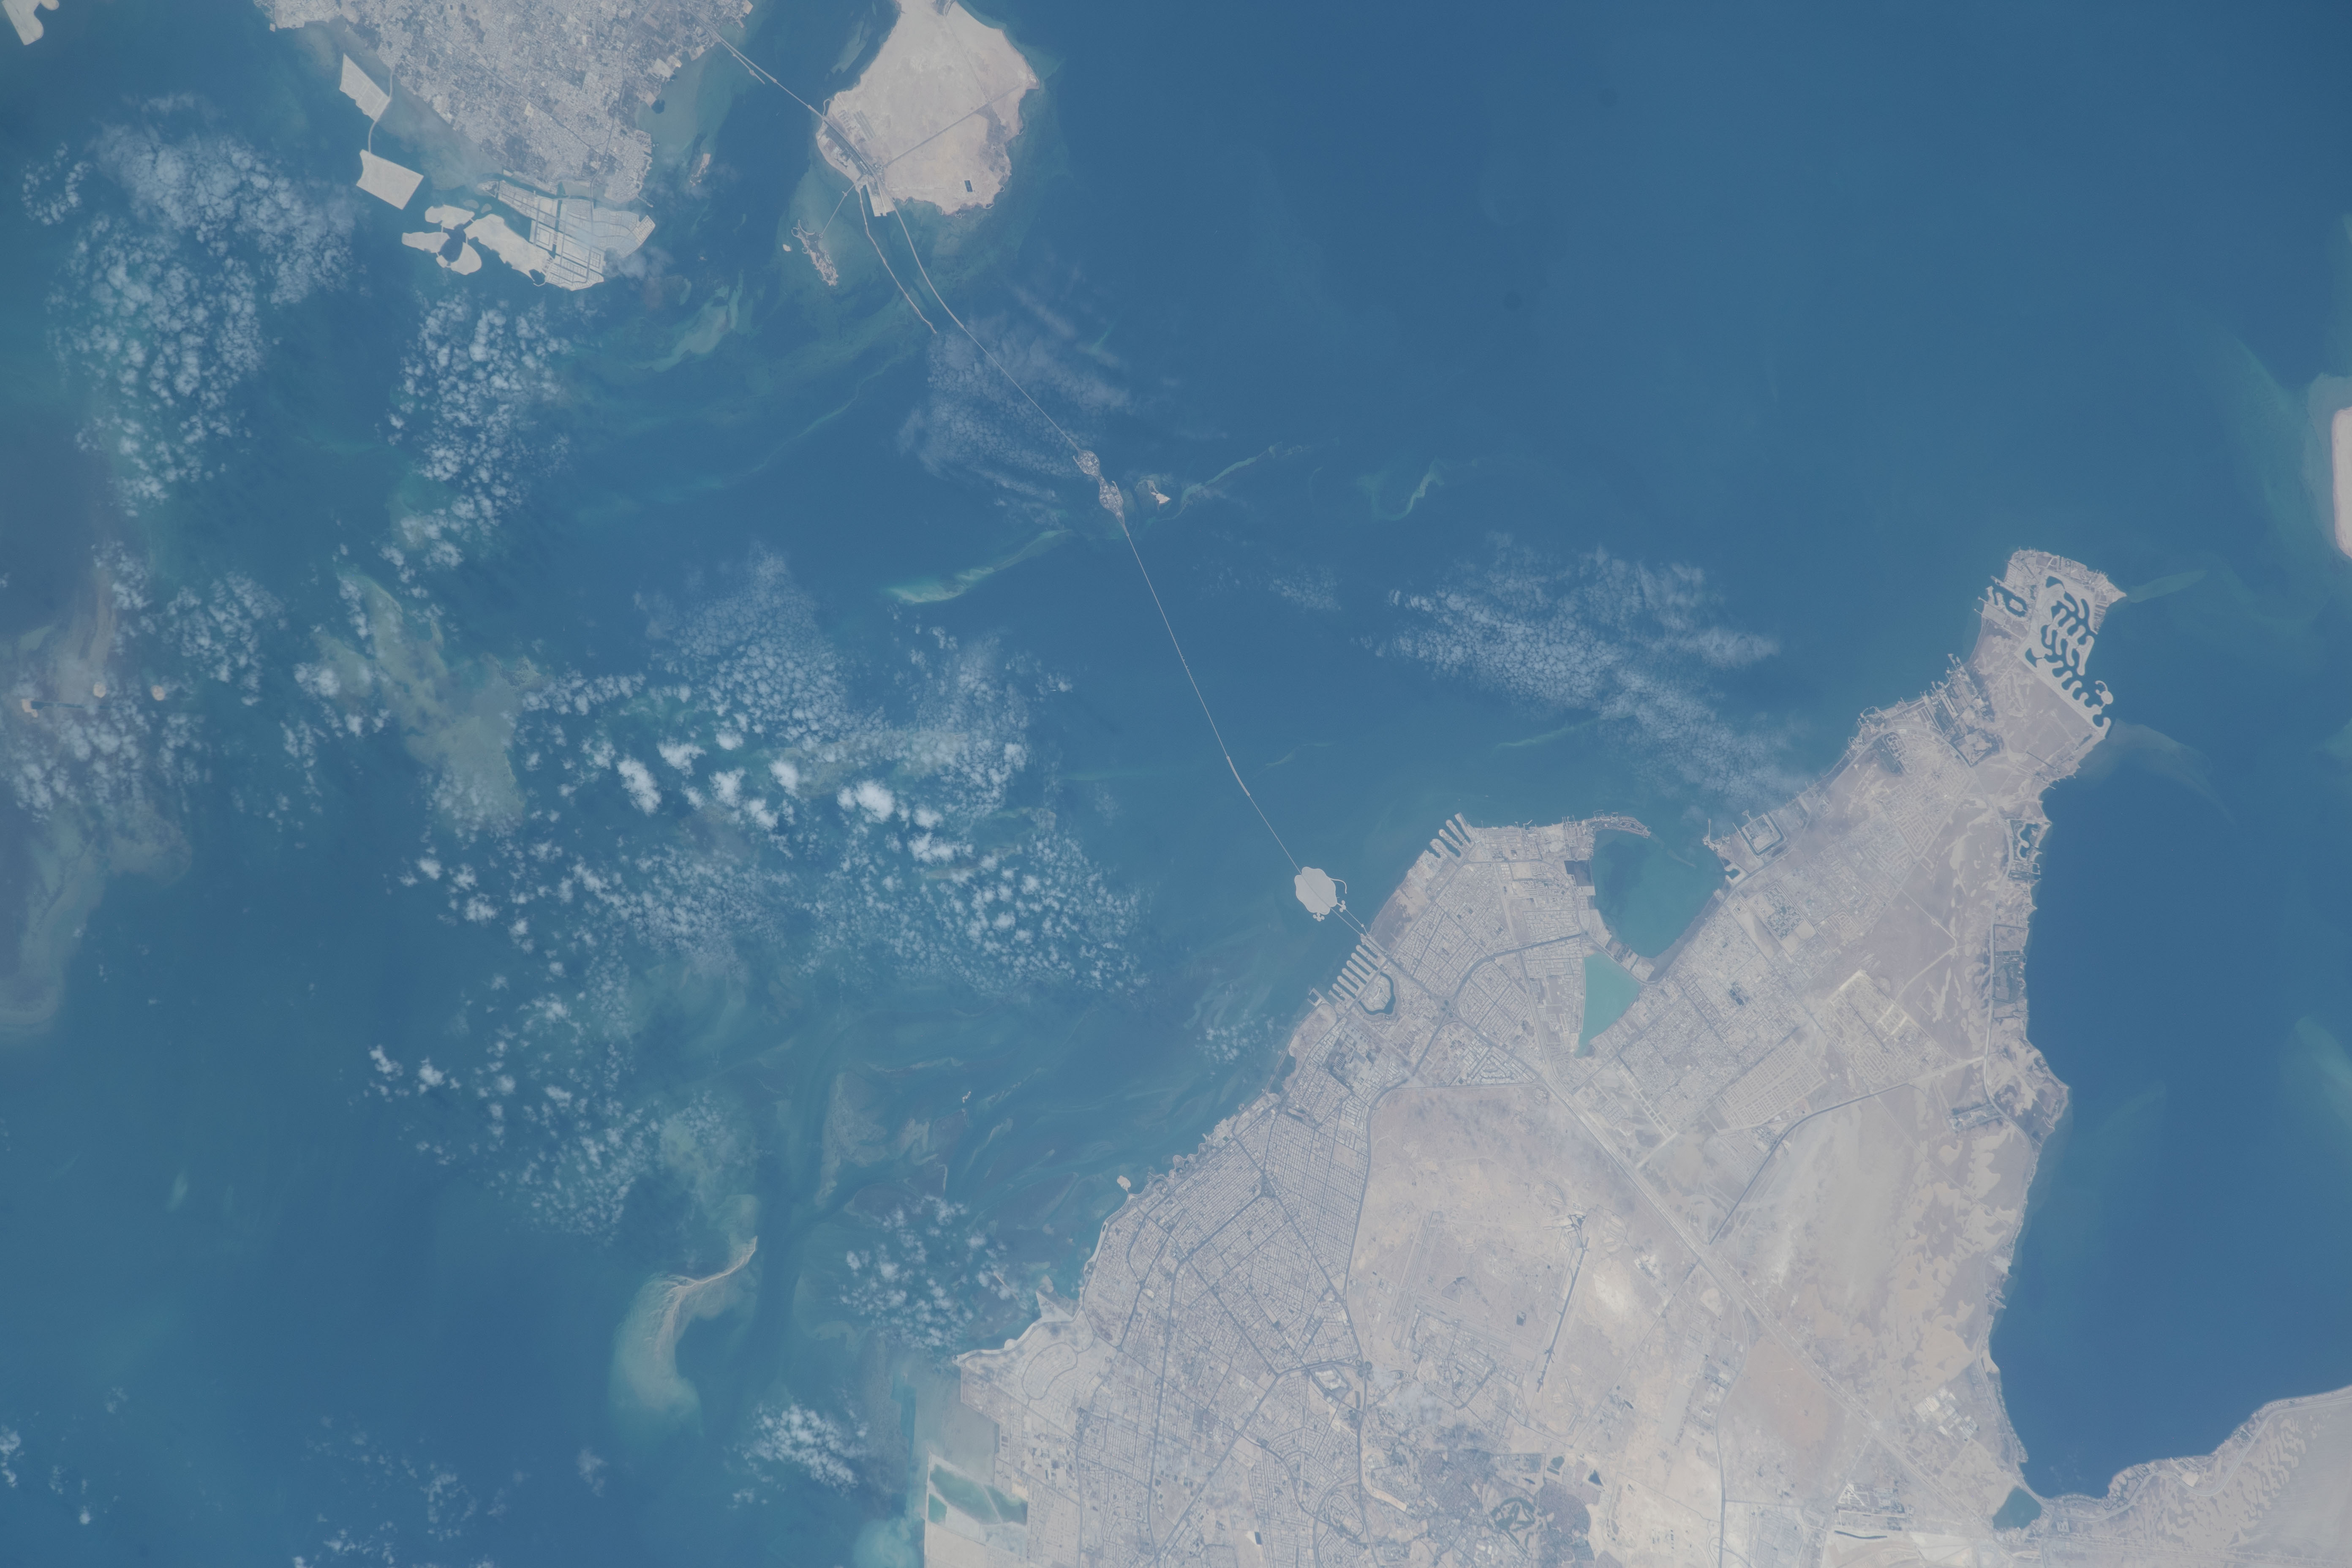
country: SAUDI ARABIA
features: HALF MOON BAY, SAUDI ARABIA, BAHRAIN
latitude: 26.2
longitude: 50.3
